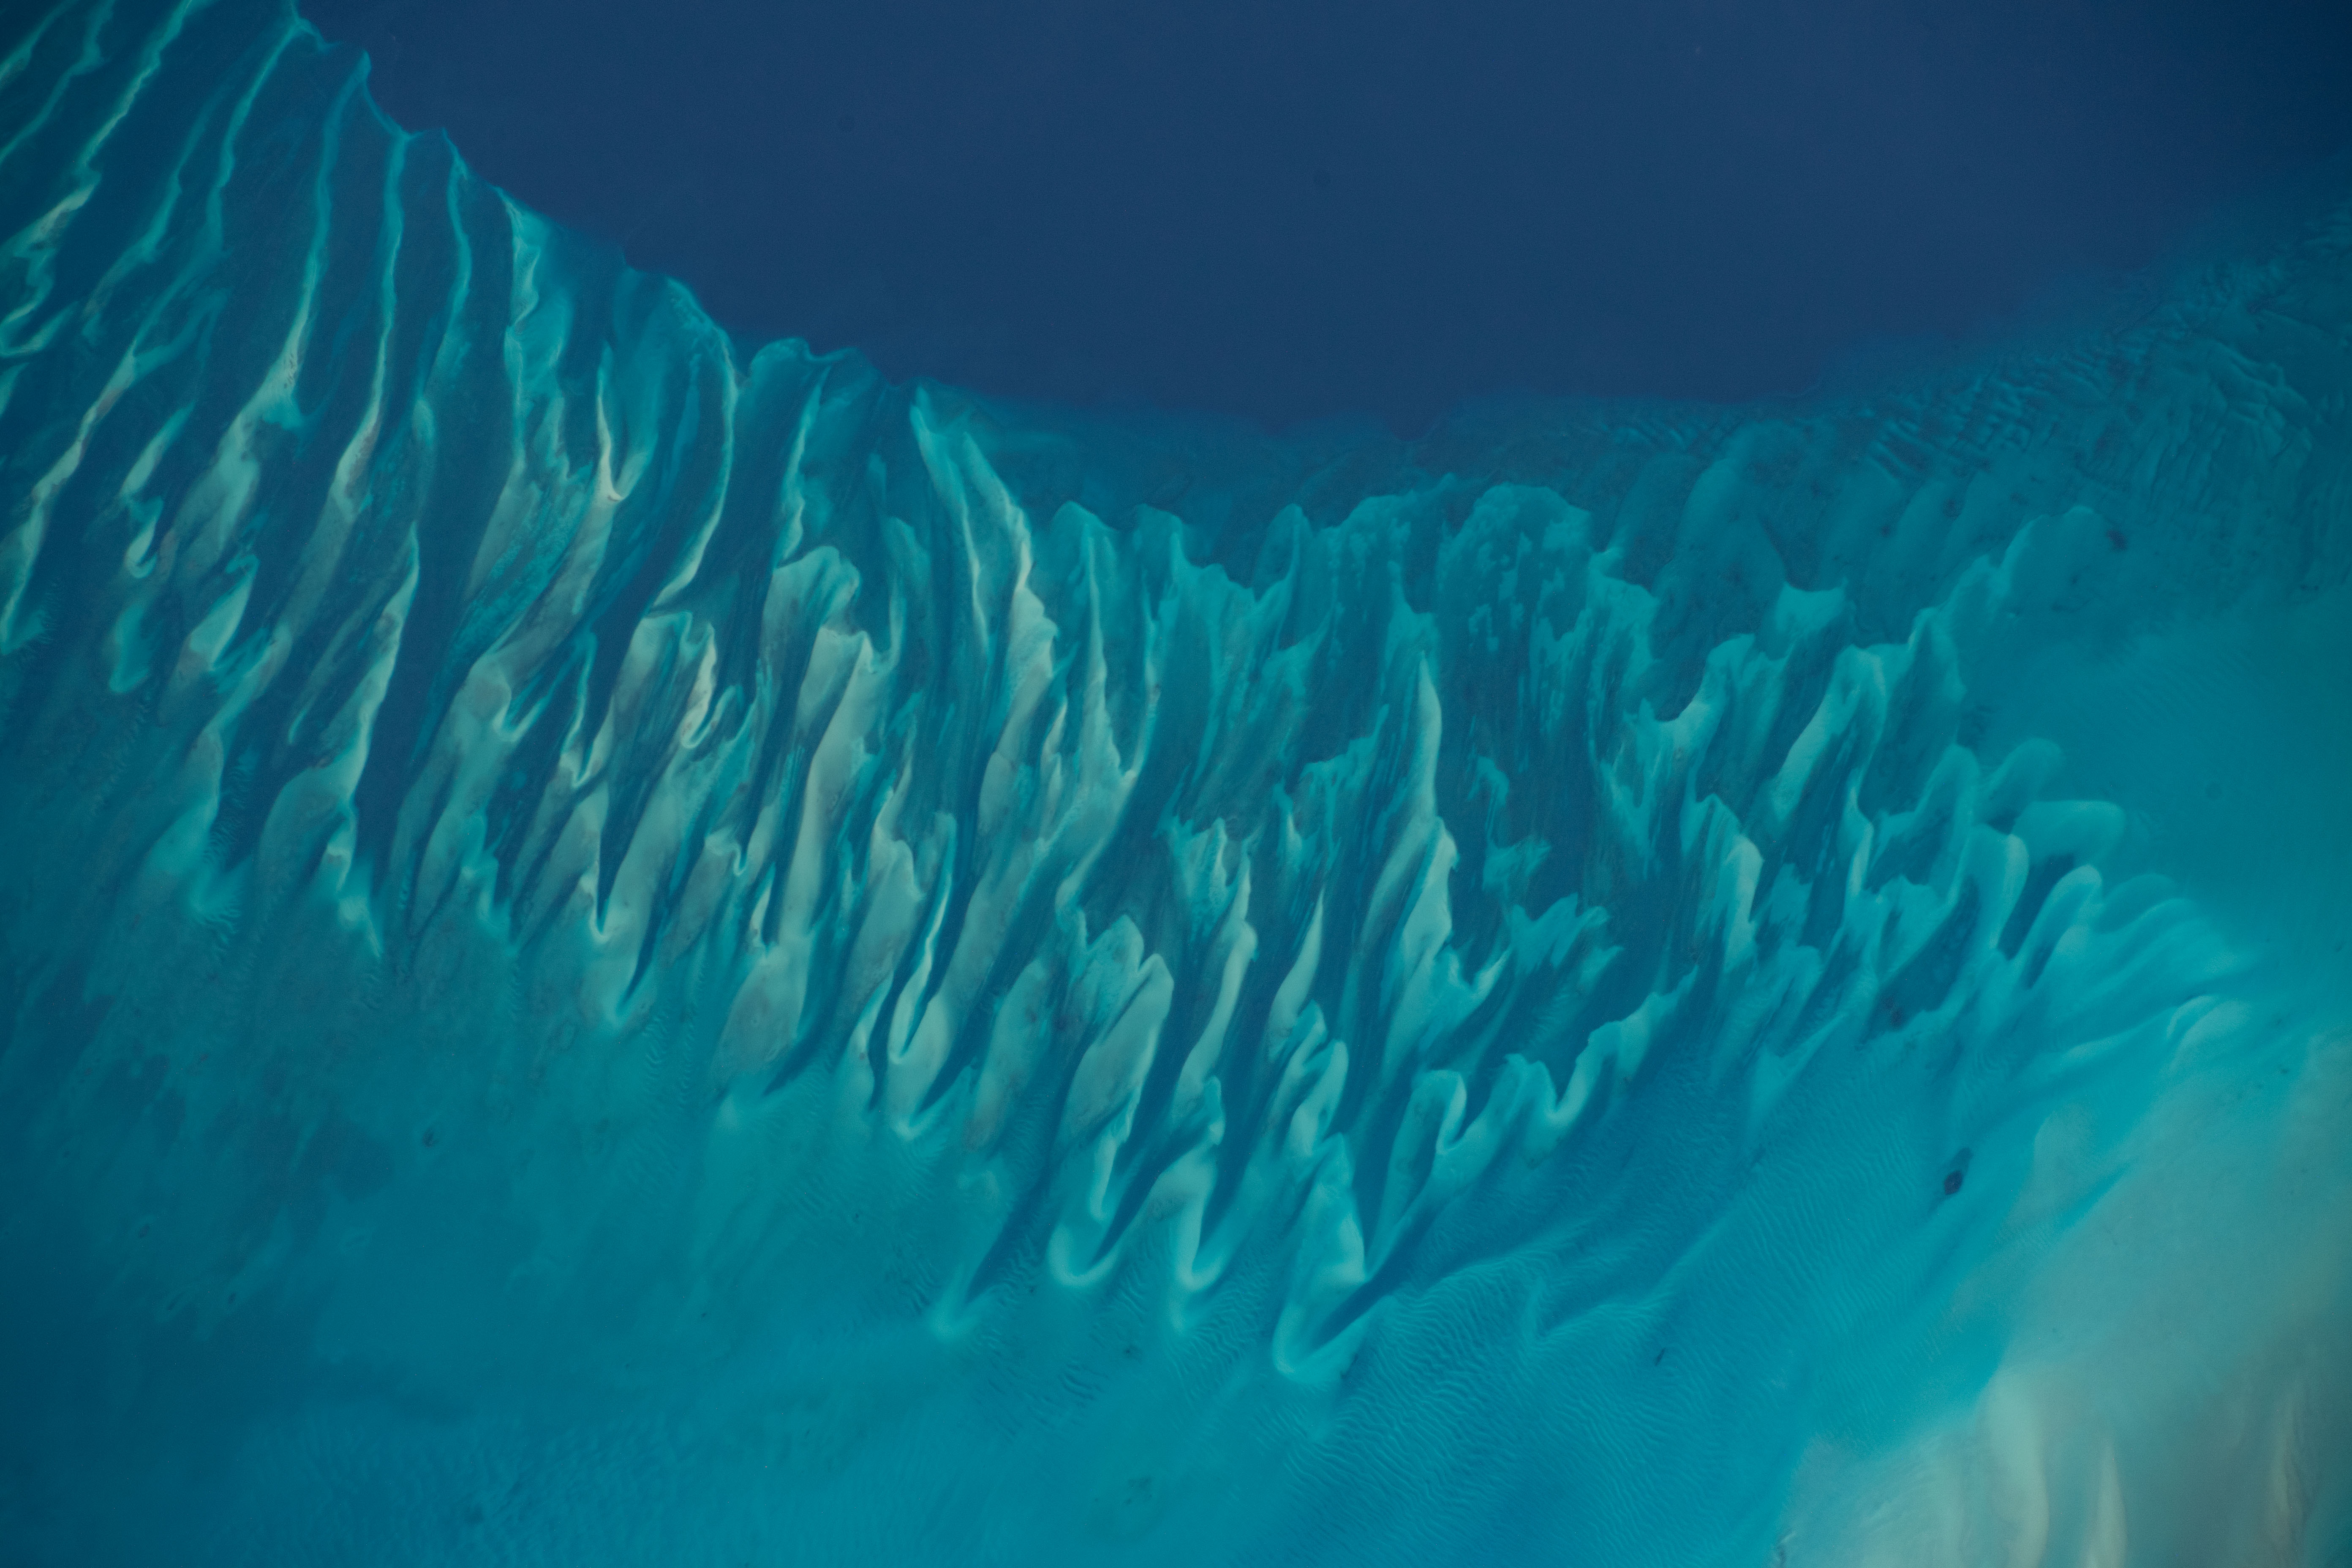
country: BAHAMAS
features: TONGUE OF THE OCEAN
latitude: 23.6
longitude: -76.4
